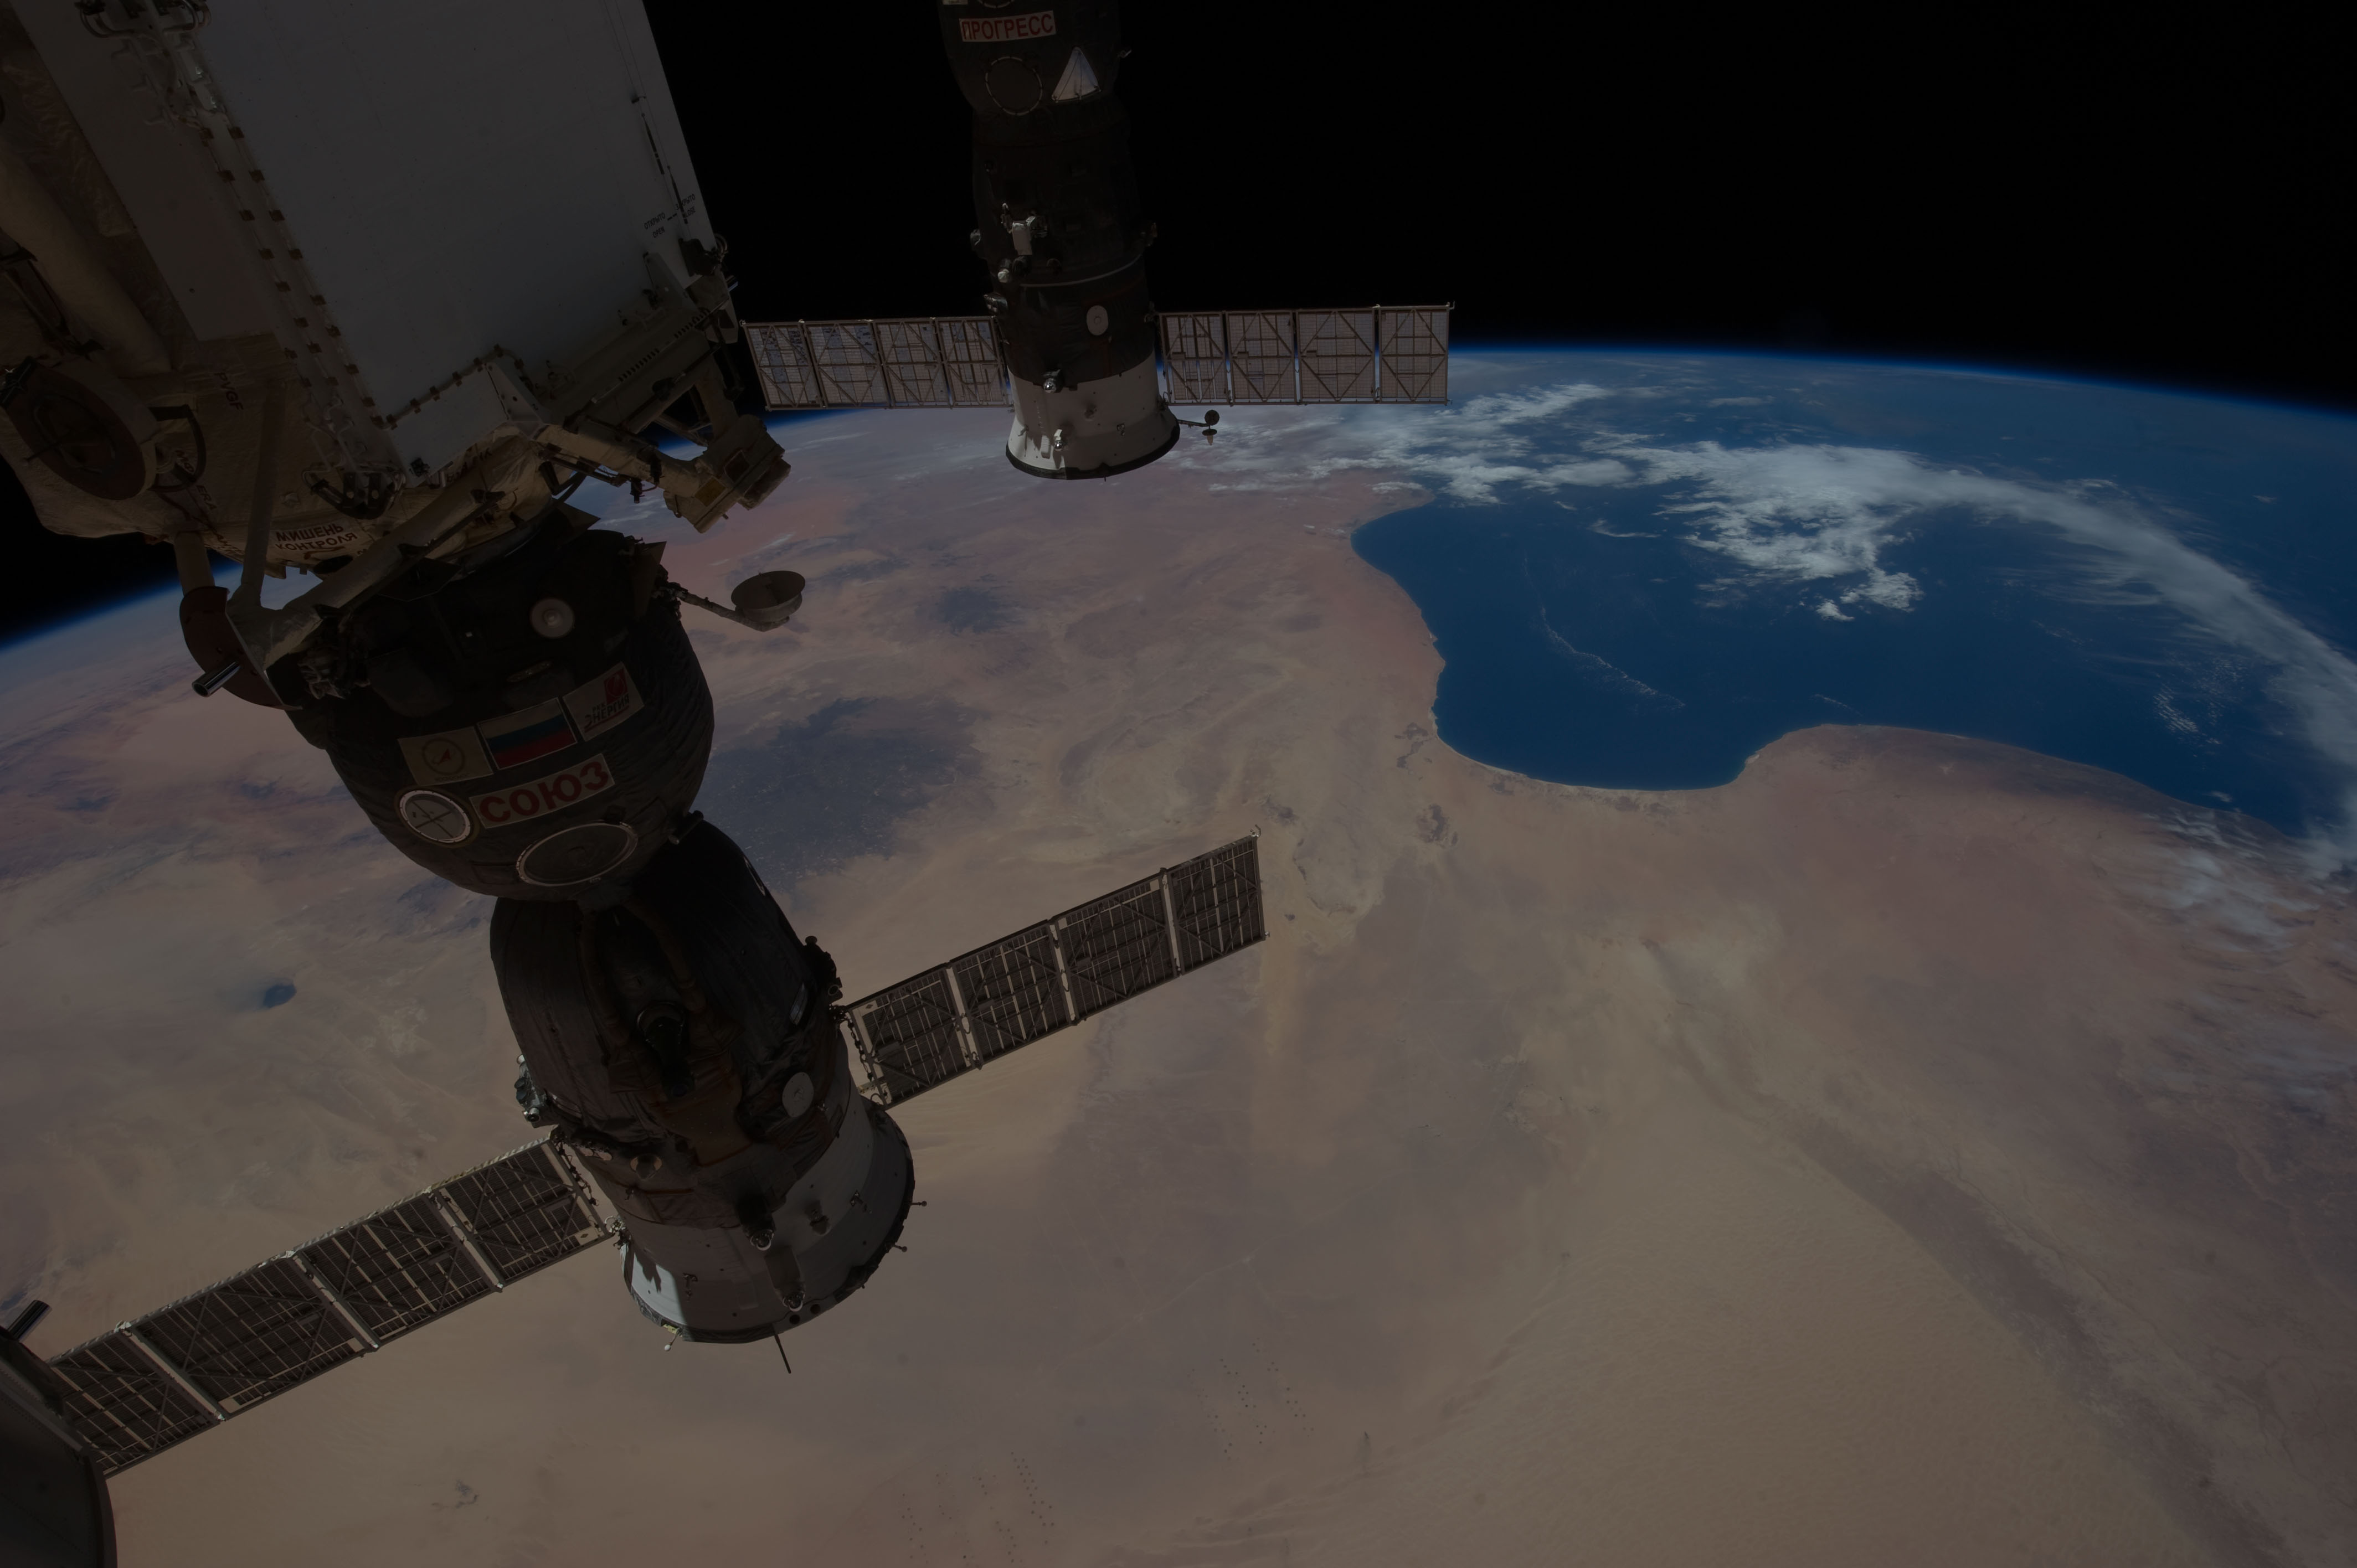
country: LIBYA
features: PAN-TRIPOLITANIA, CYRENAICA, G. SIDRA, ISS
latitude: 30.0
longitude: 19.0
